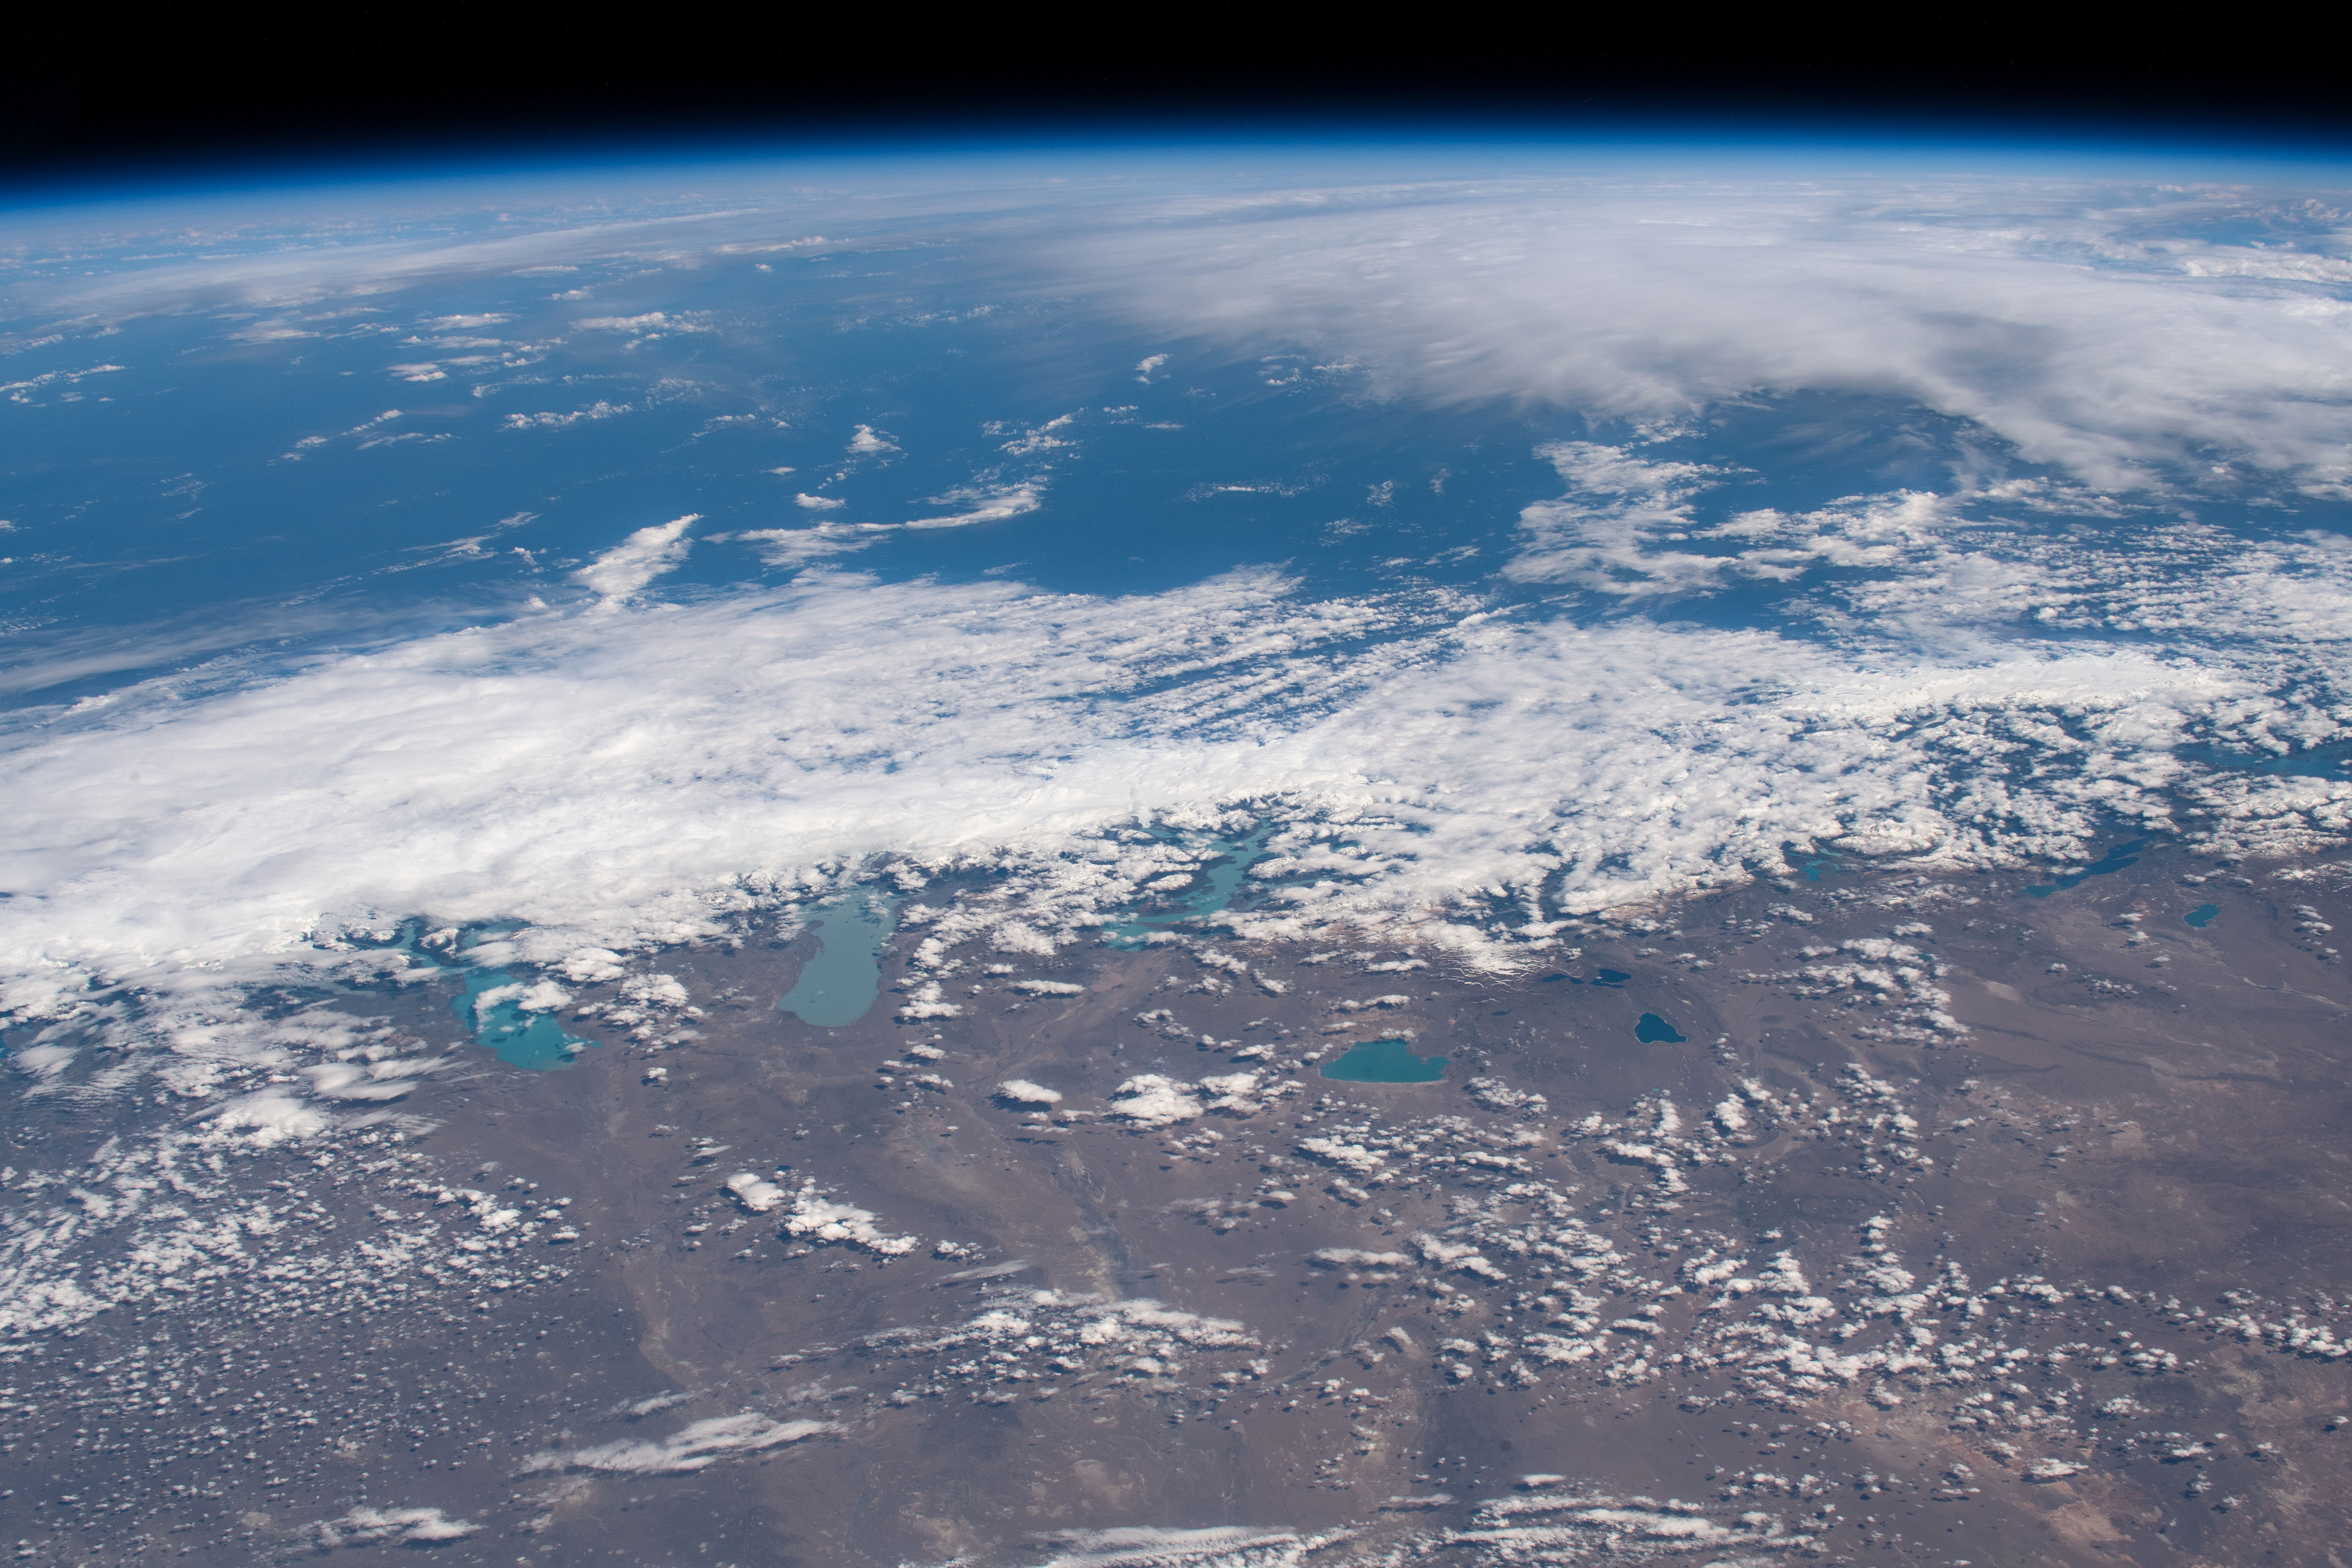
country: CHILE
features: SOUTHERN PATAGONIA ICEFIELDS, ARGENTINO LAKE, VIEDMA LAKE, OHIGGINS/SAN MARTIN LAKE, CARDIEL LAKE
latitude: -49.0
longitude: -73.0
